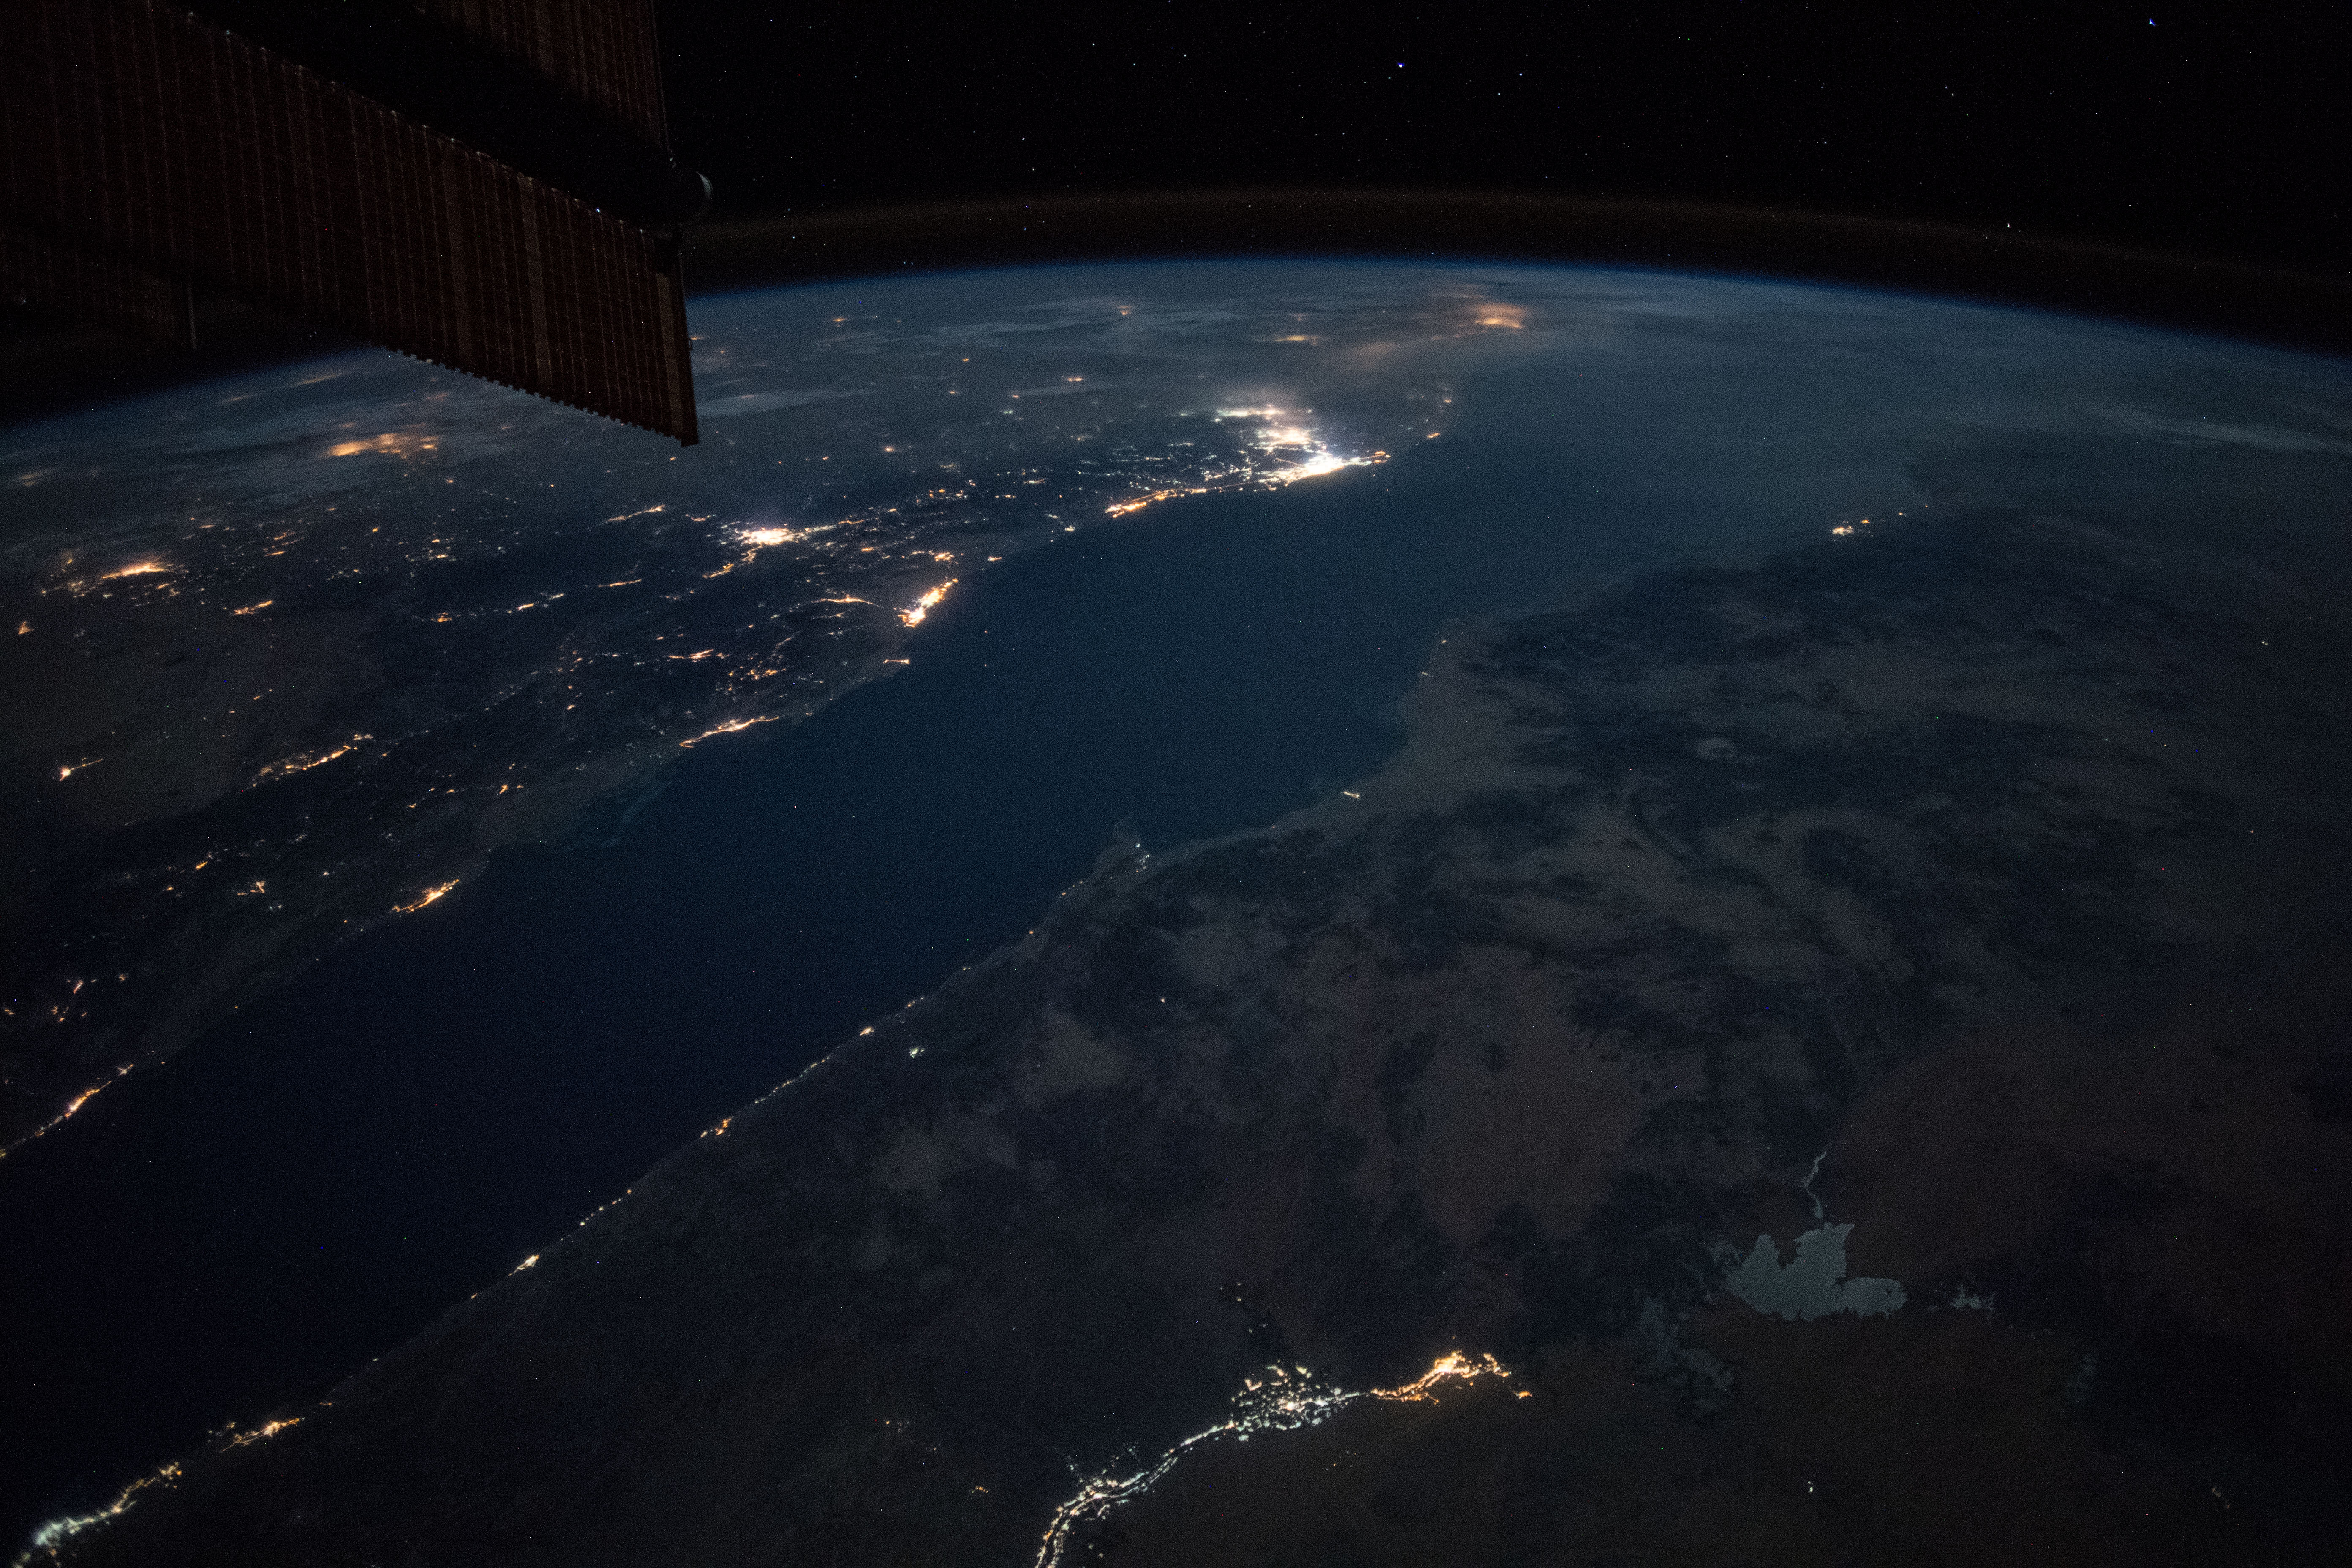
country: EGYPT
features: RED SEA, NUBIAN DESERT, ASWAN CITY, HEJAZ MOUNTAINS, YANBU CITY, JEDDAH CITY, MEDINA CITY
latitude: 23.8
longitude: 35.9
